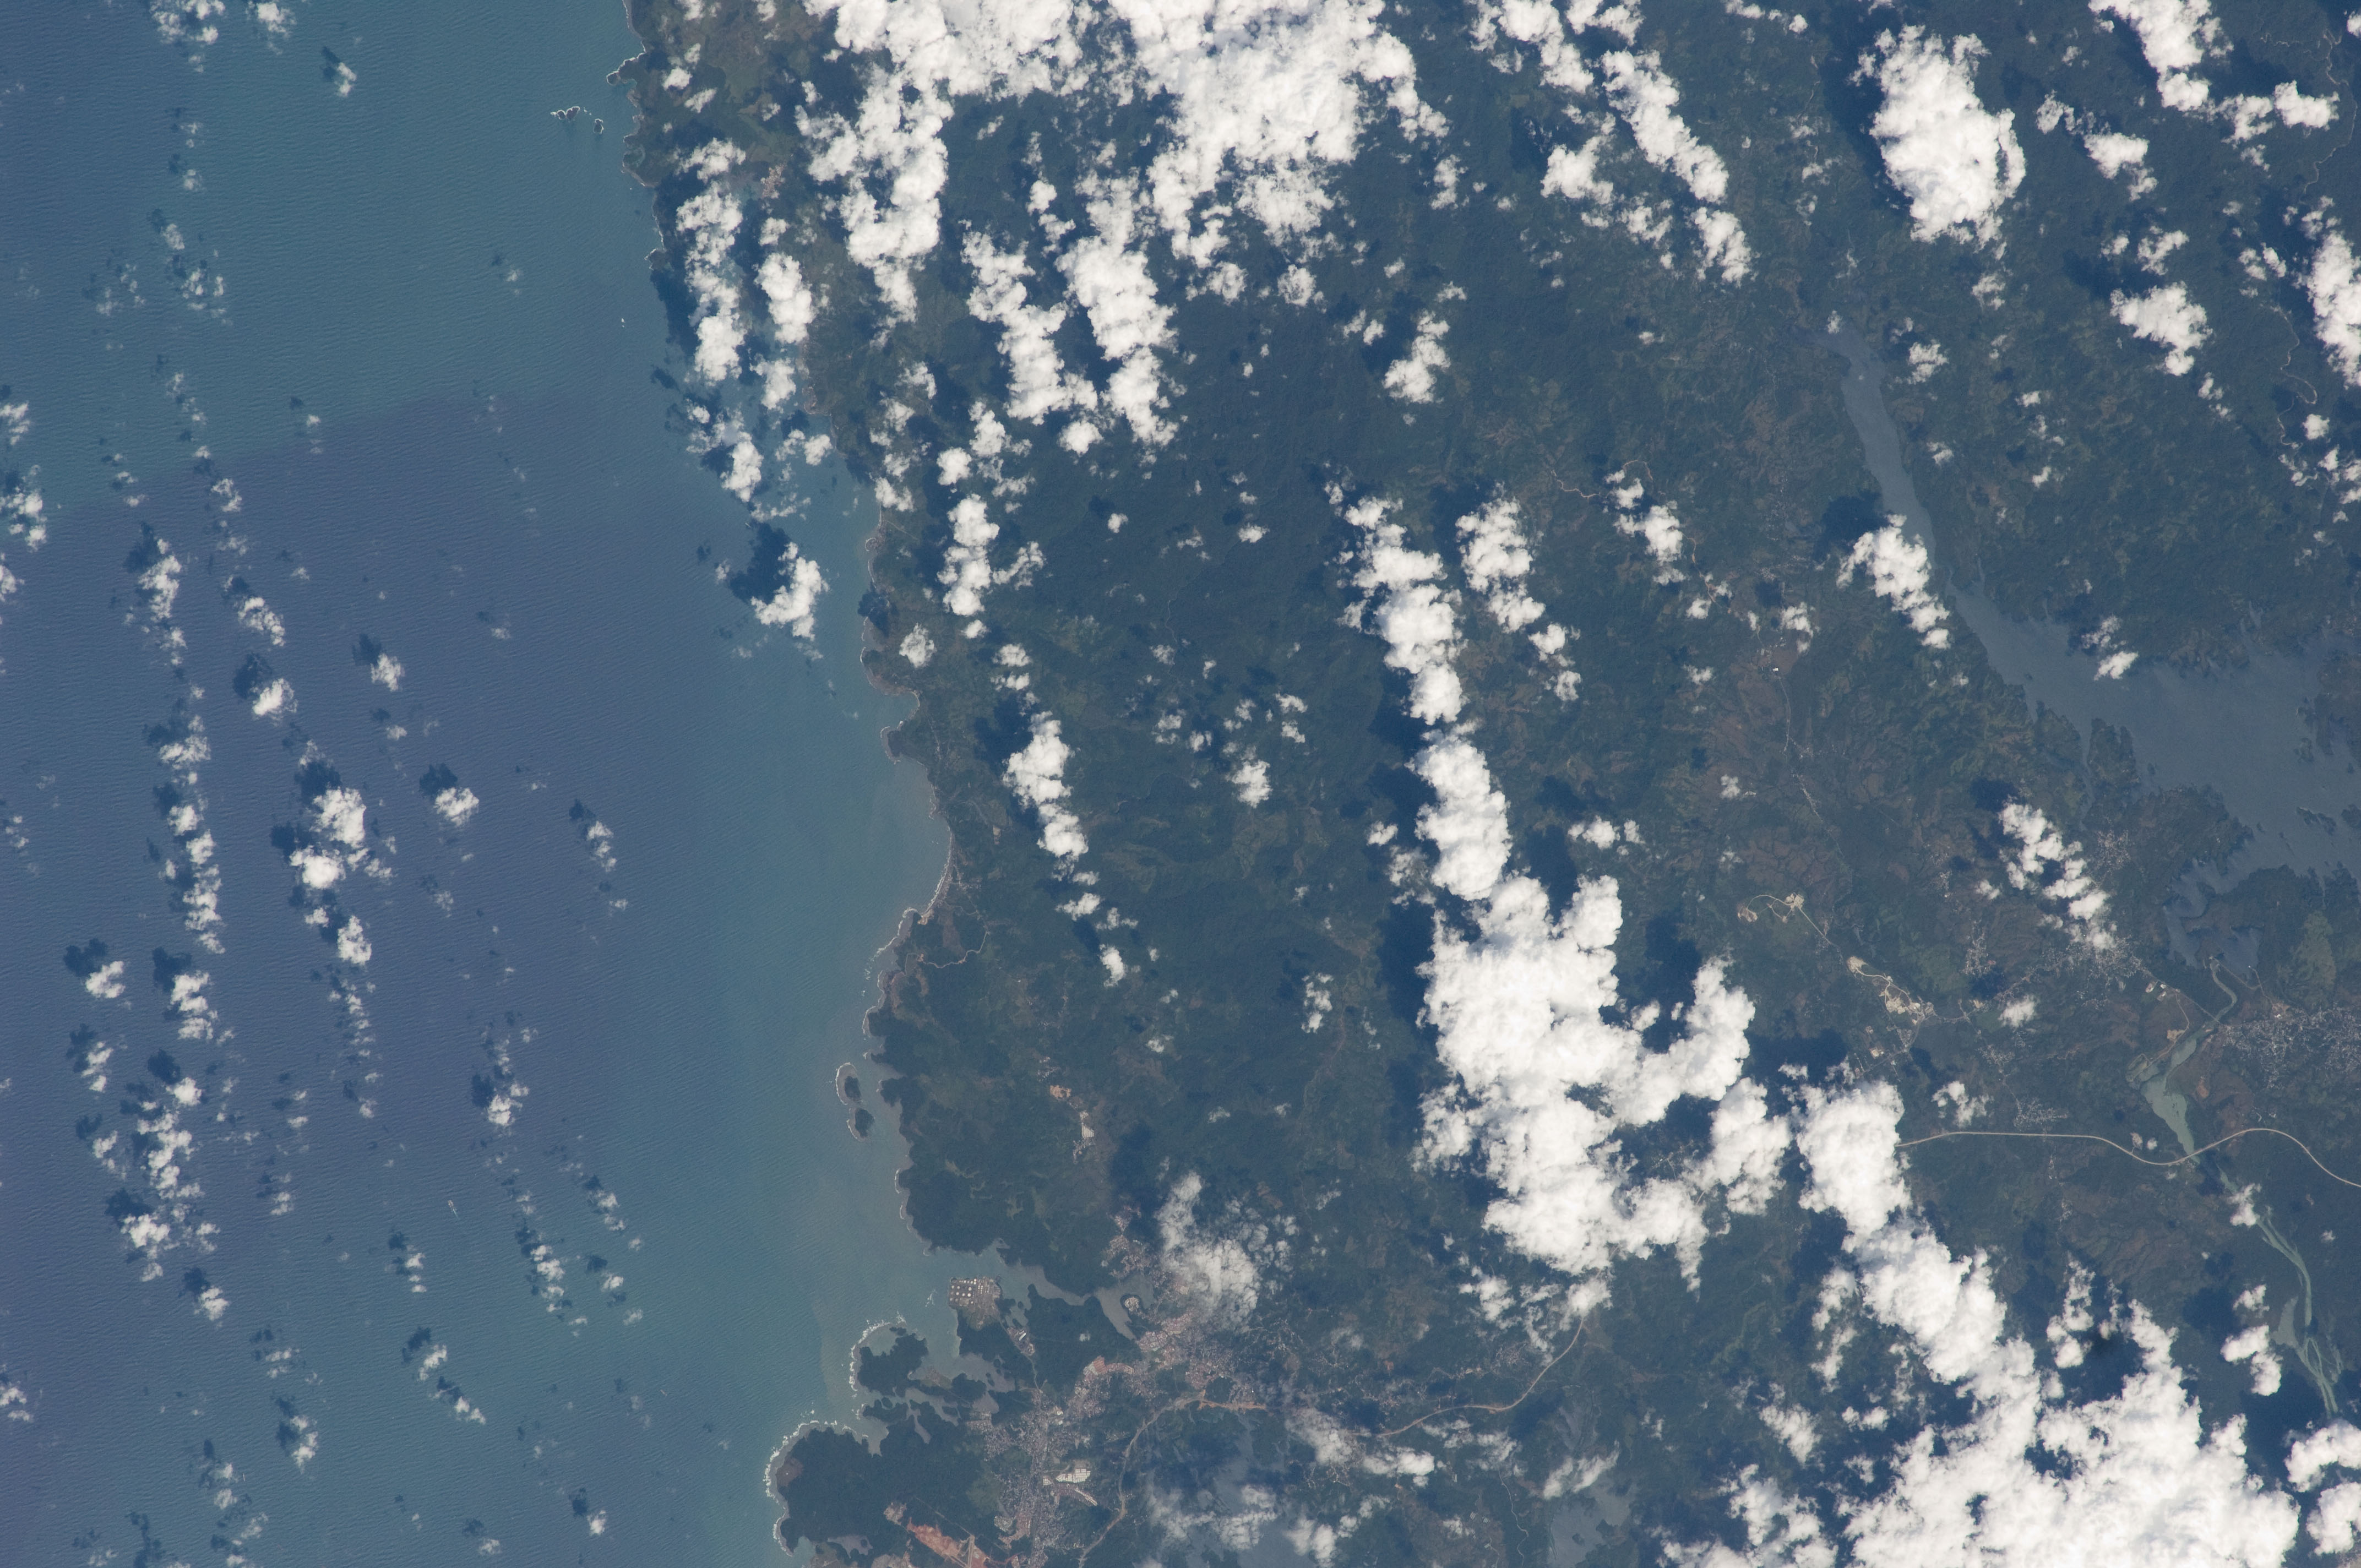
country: PANAMA
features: CARIBBEAN S., CATIVA, ROAD, ALAJUELA L.
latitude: 9.4
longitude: -79.7
